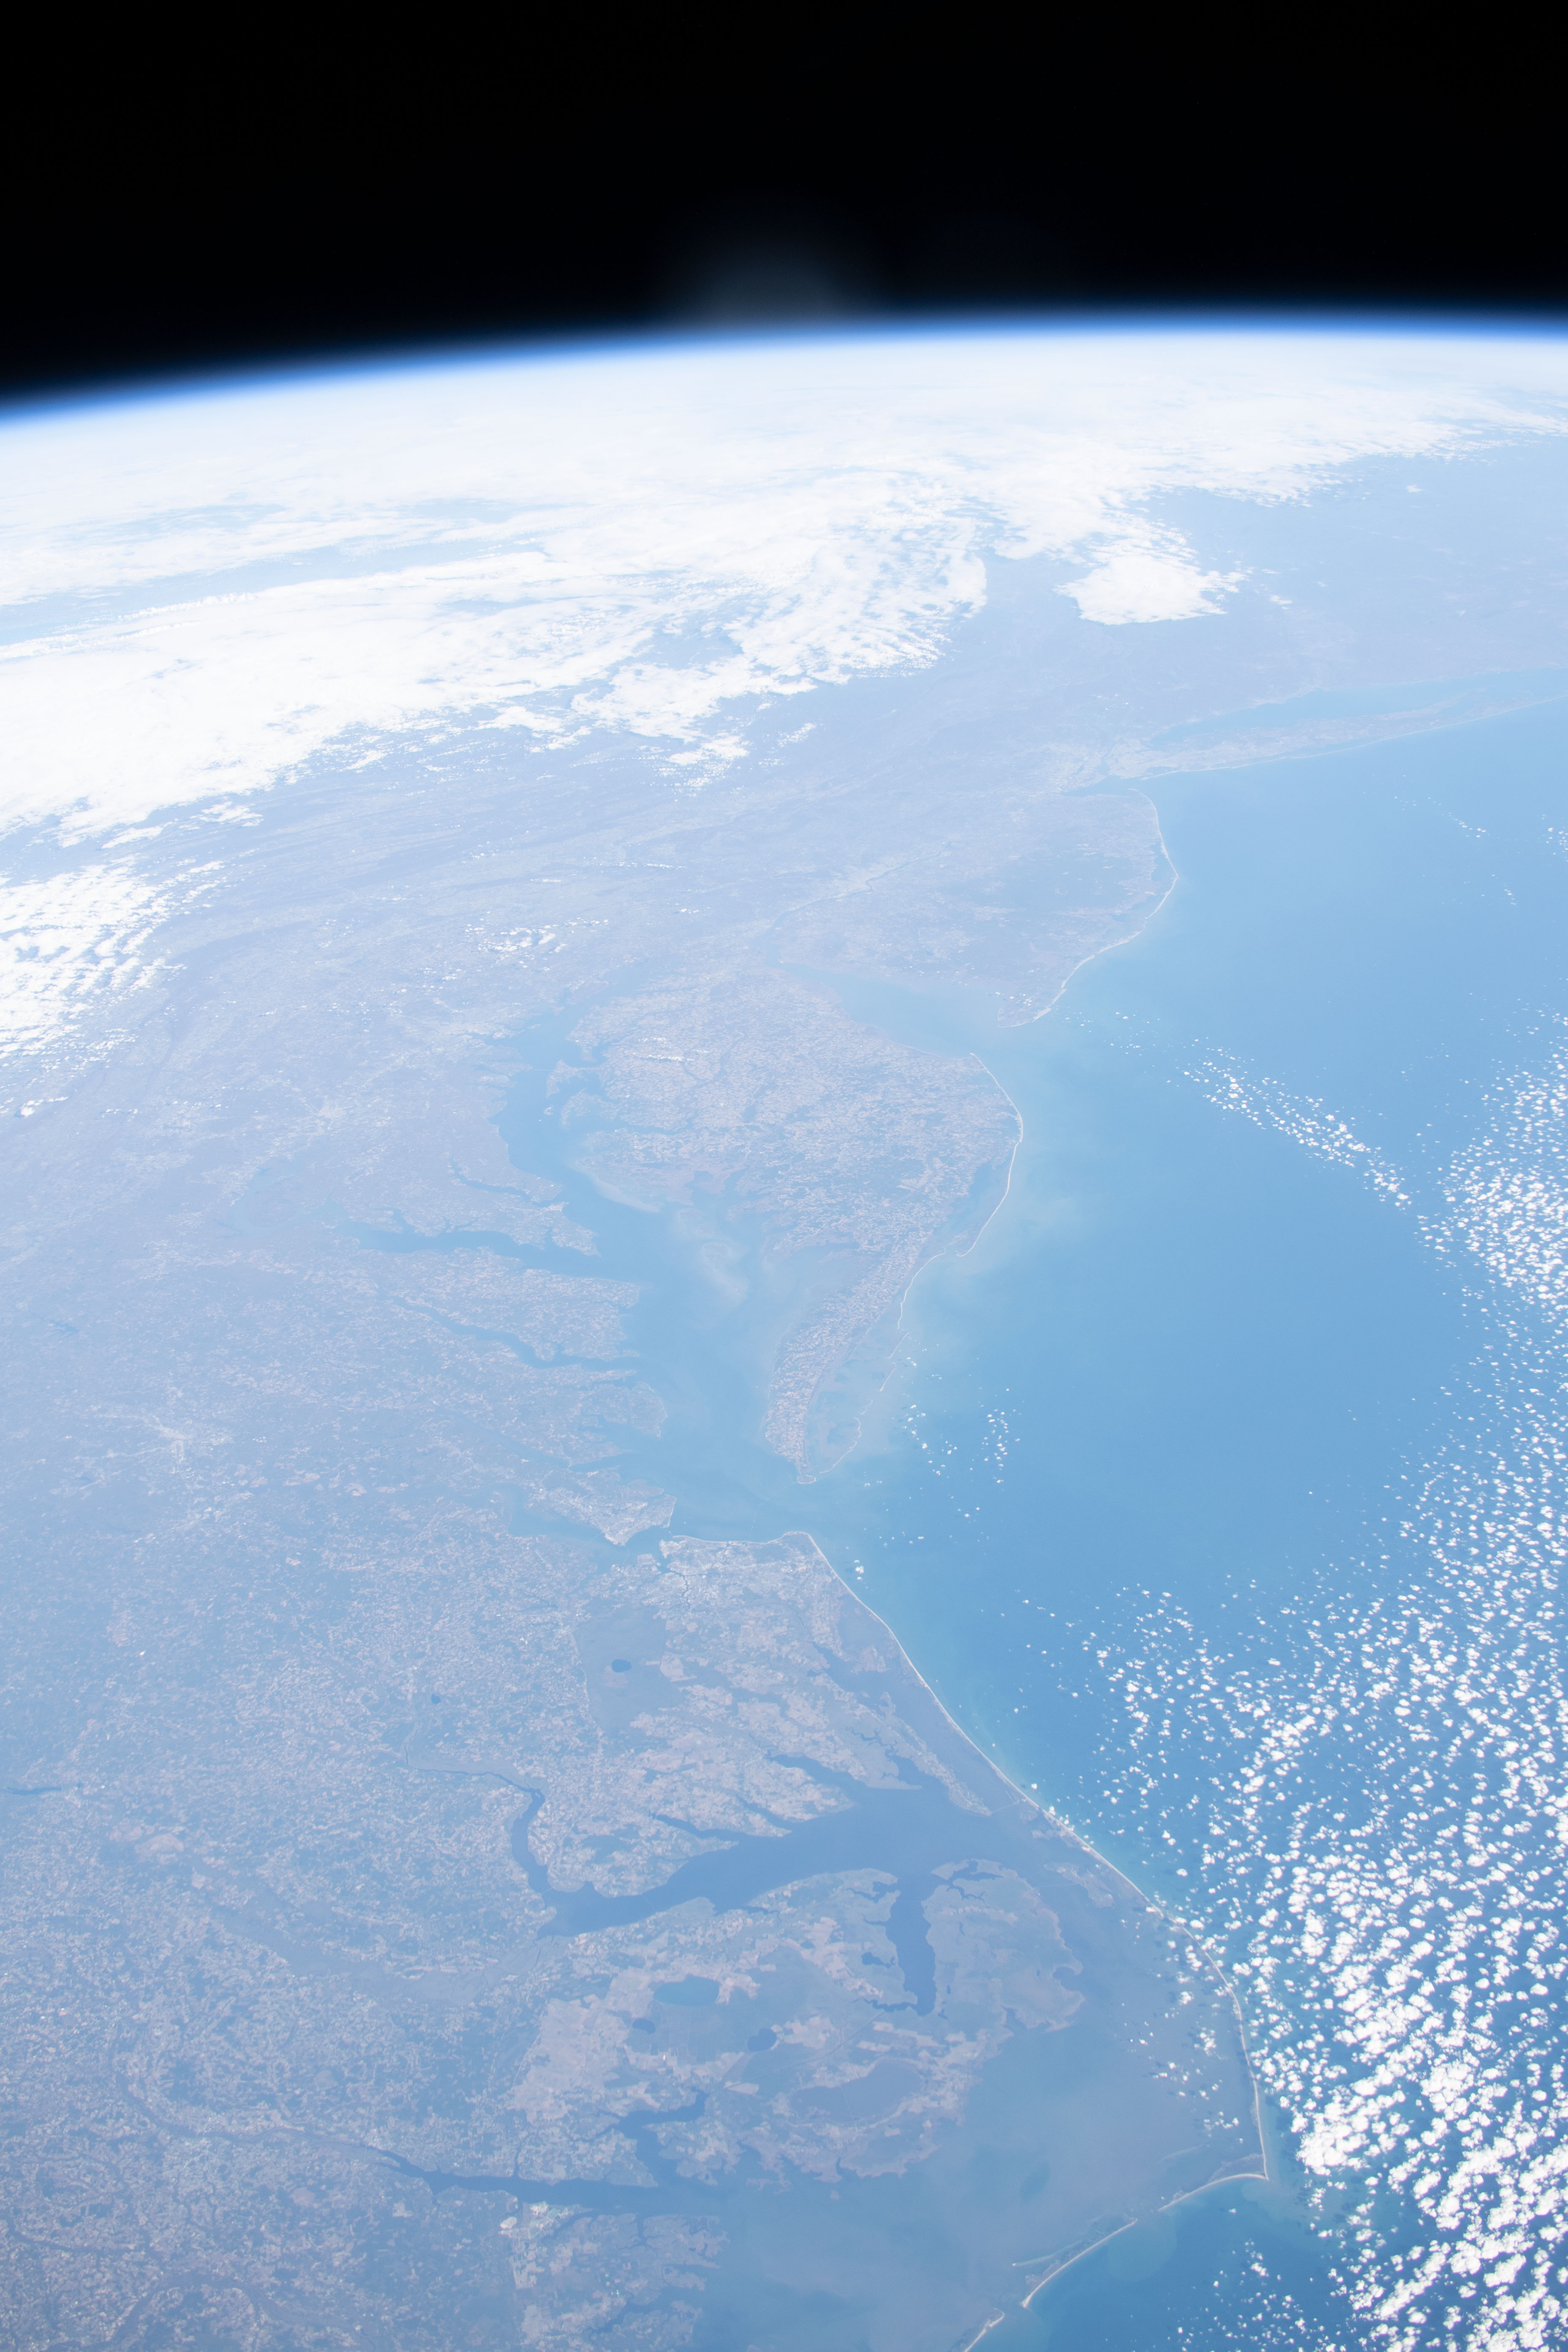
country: USA-DELAWARE
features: CHESAPEAKE BAY, PAMILCO SOUND, LONG ISLAND SOUND
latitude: 38.5
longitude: -75.5
